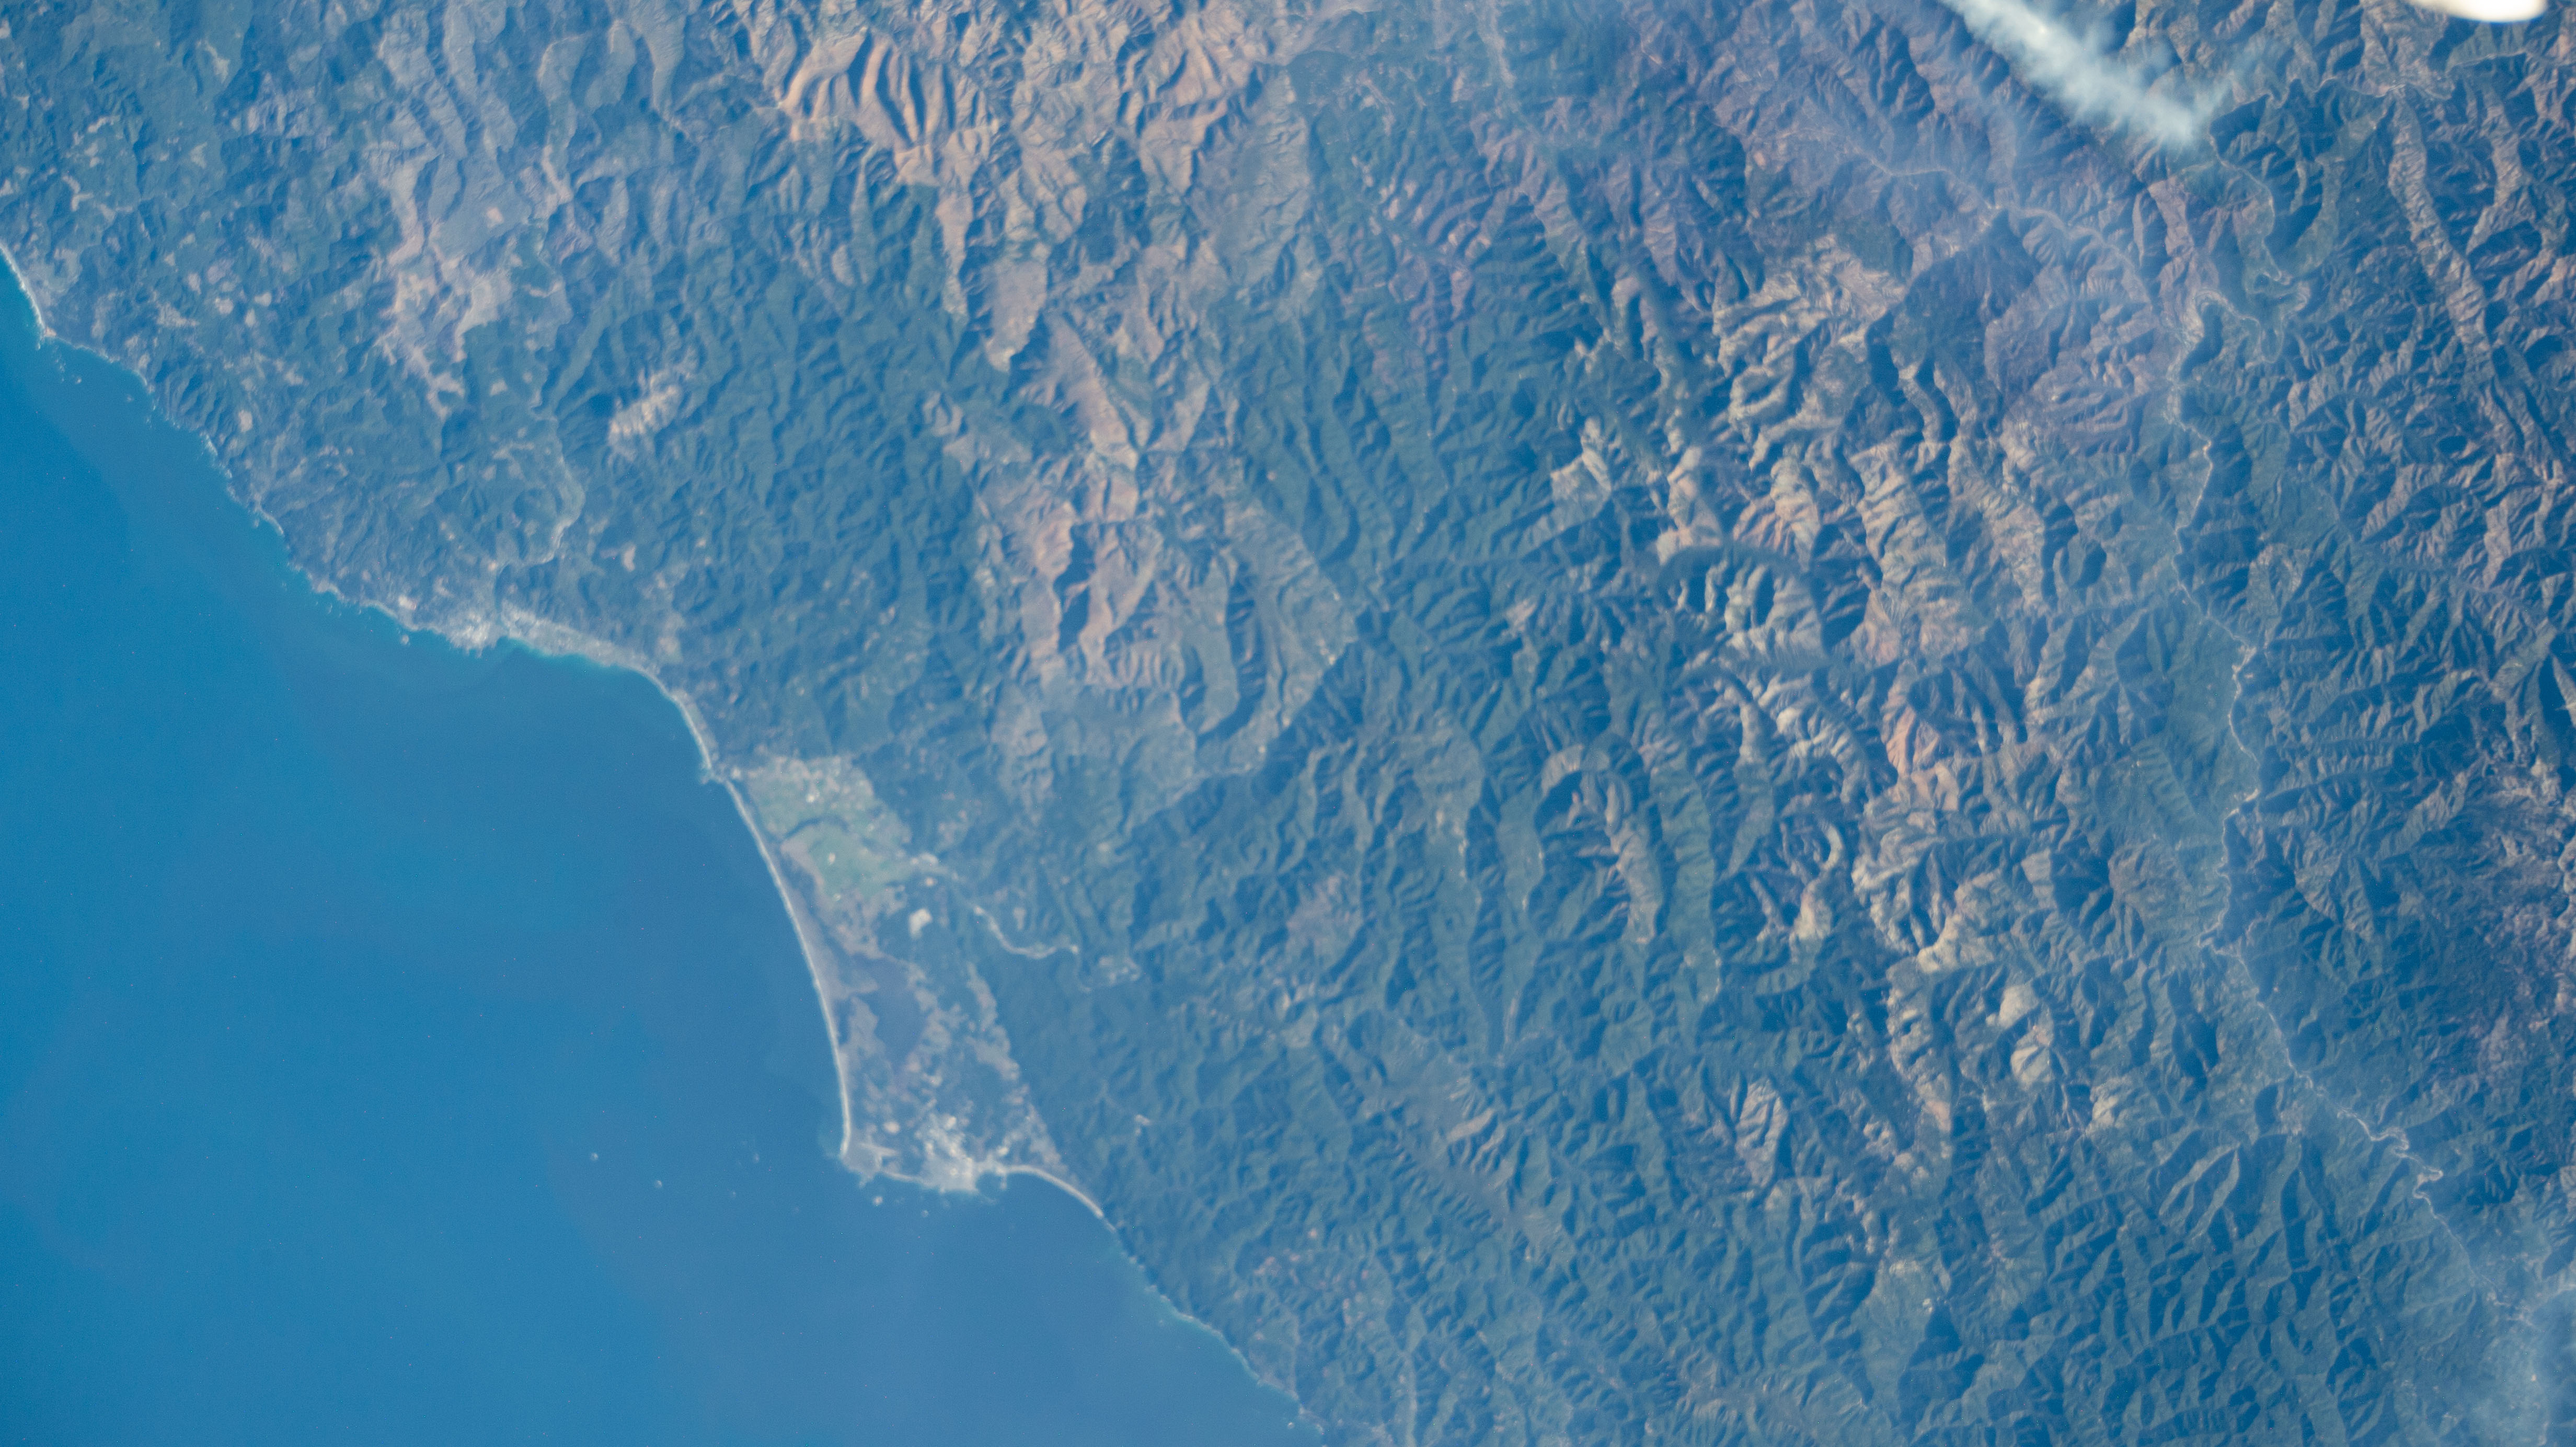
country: USA-CALIFORNIA
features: PACIFIC COAST RANGES, PACIFIC OCEAN, PELICAN BAY
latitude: 41.8
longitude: -123.8
